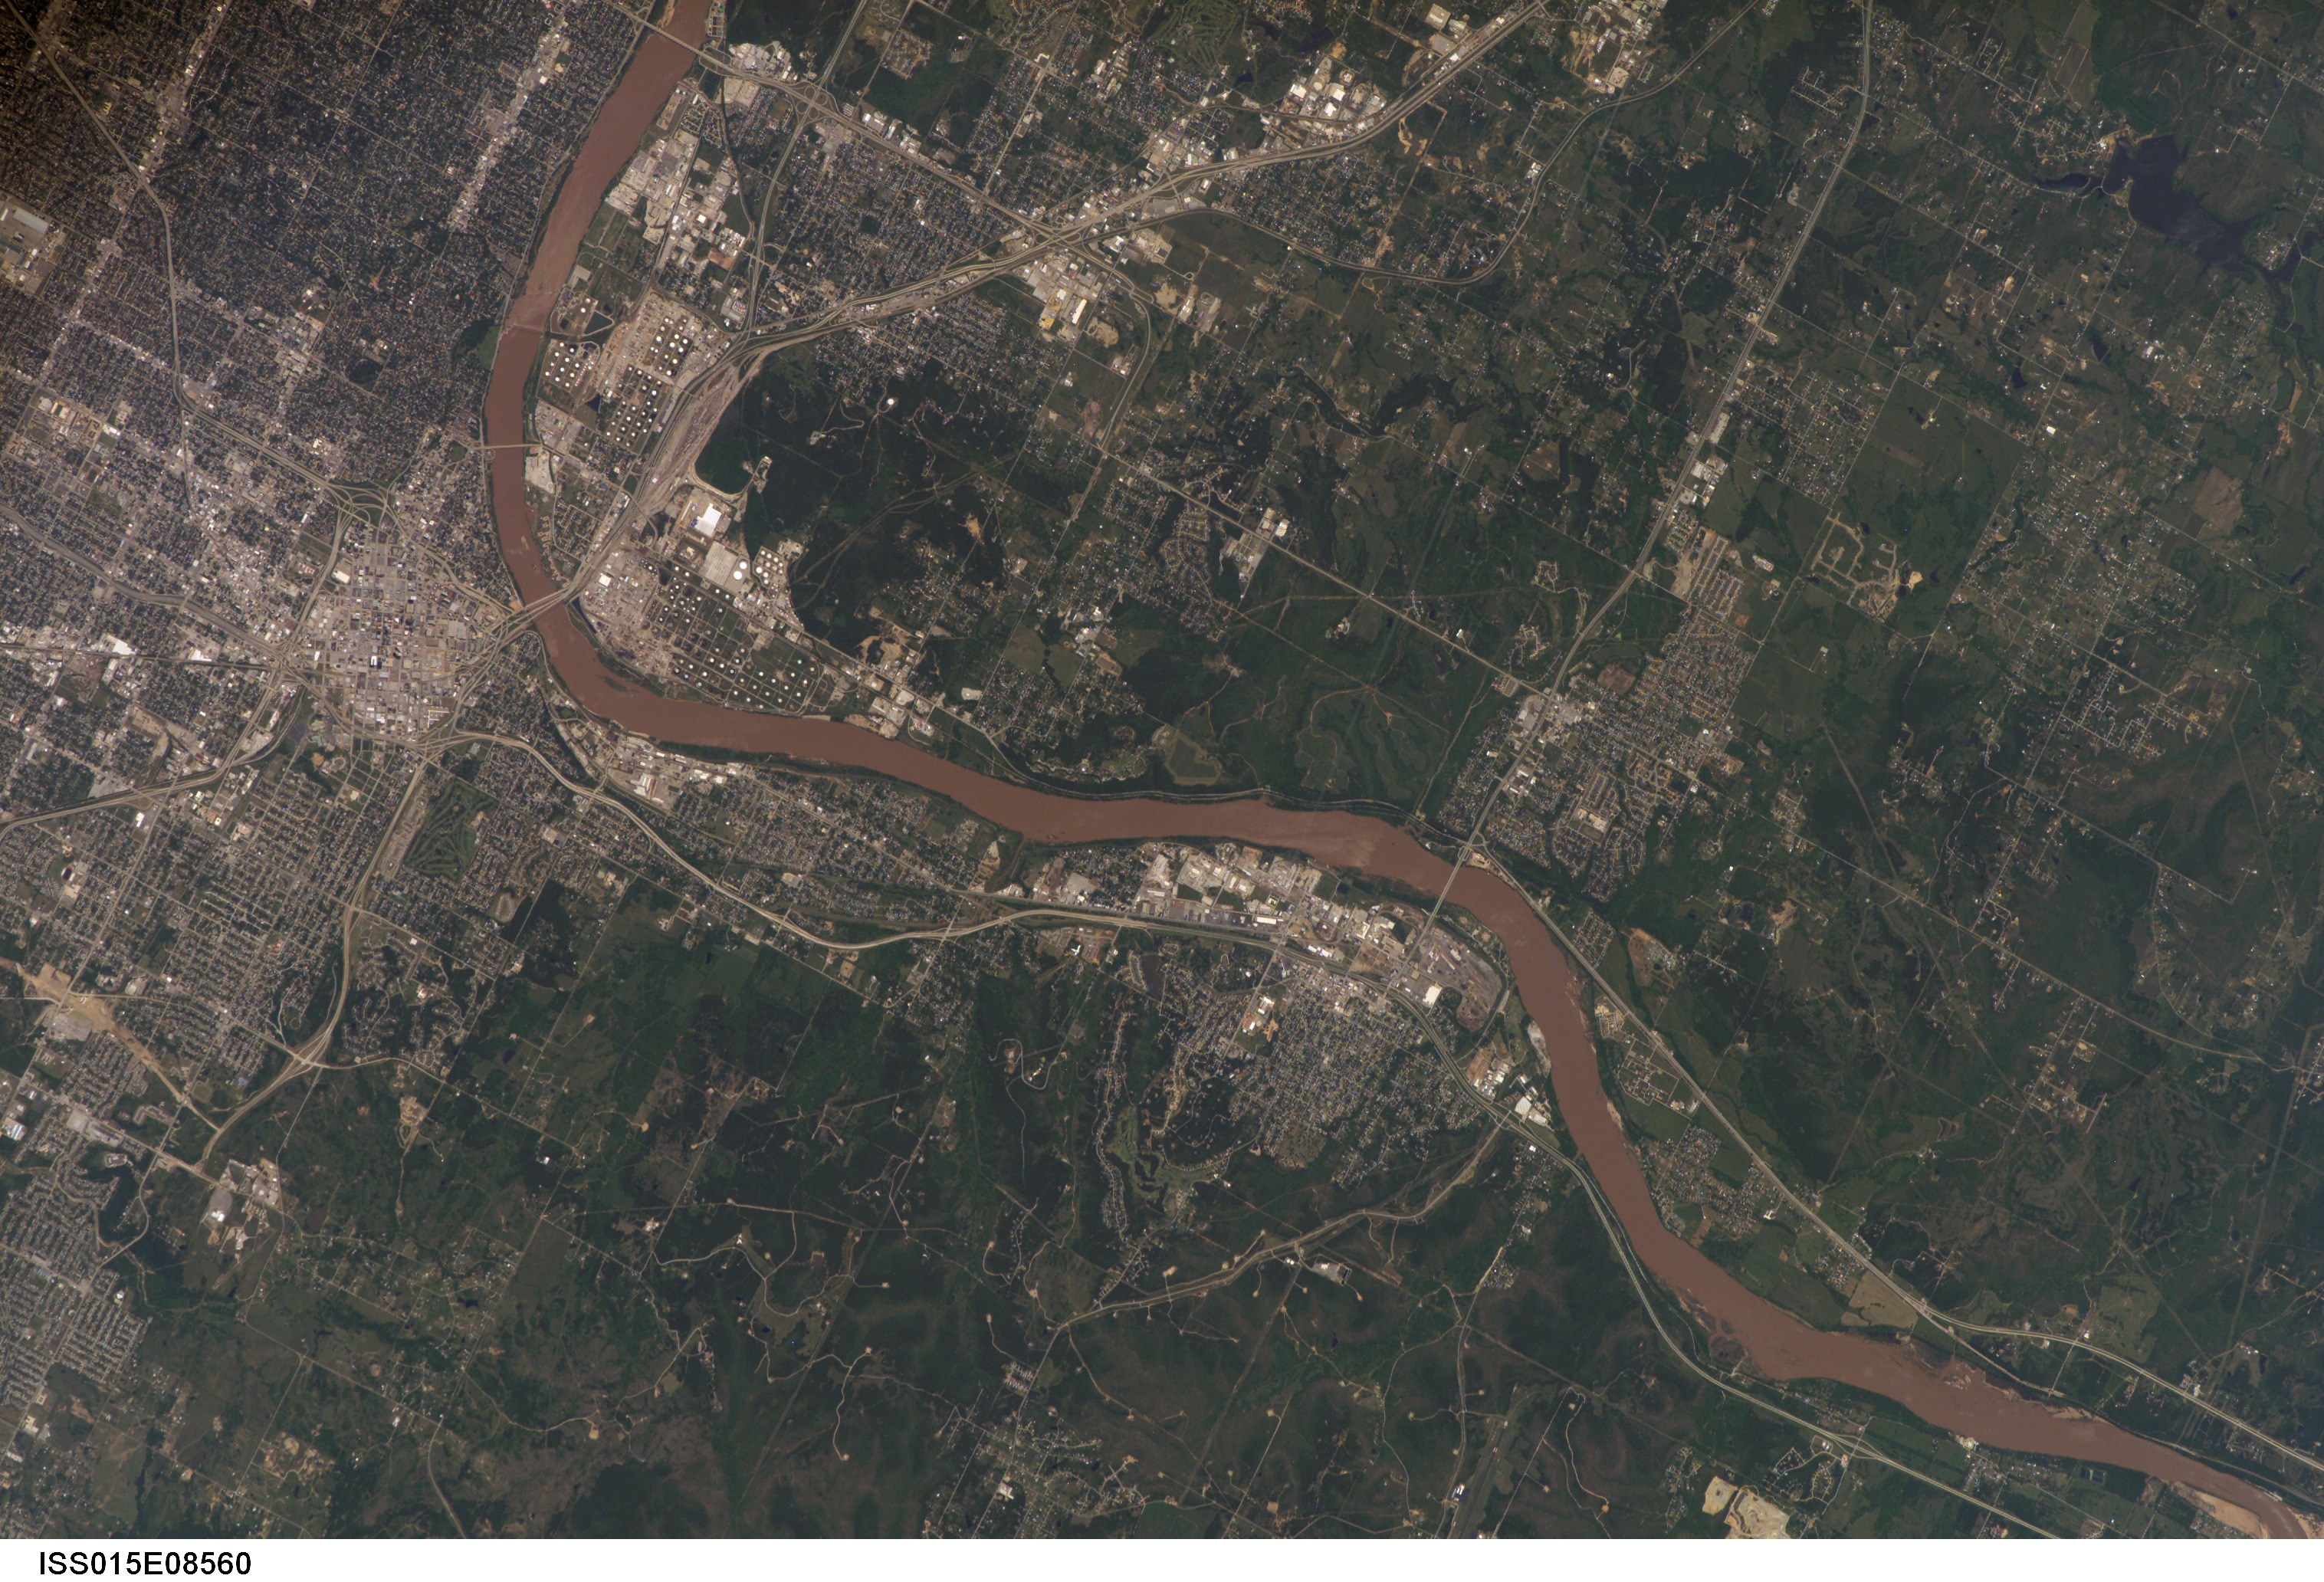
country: USA-OKLAHOMA
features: TULSA, ARKANSAS R., FOREST
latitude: 36.1
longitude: -96.1
